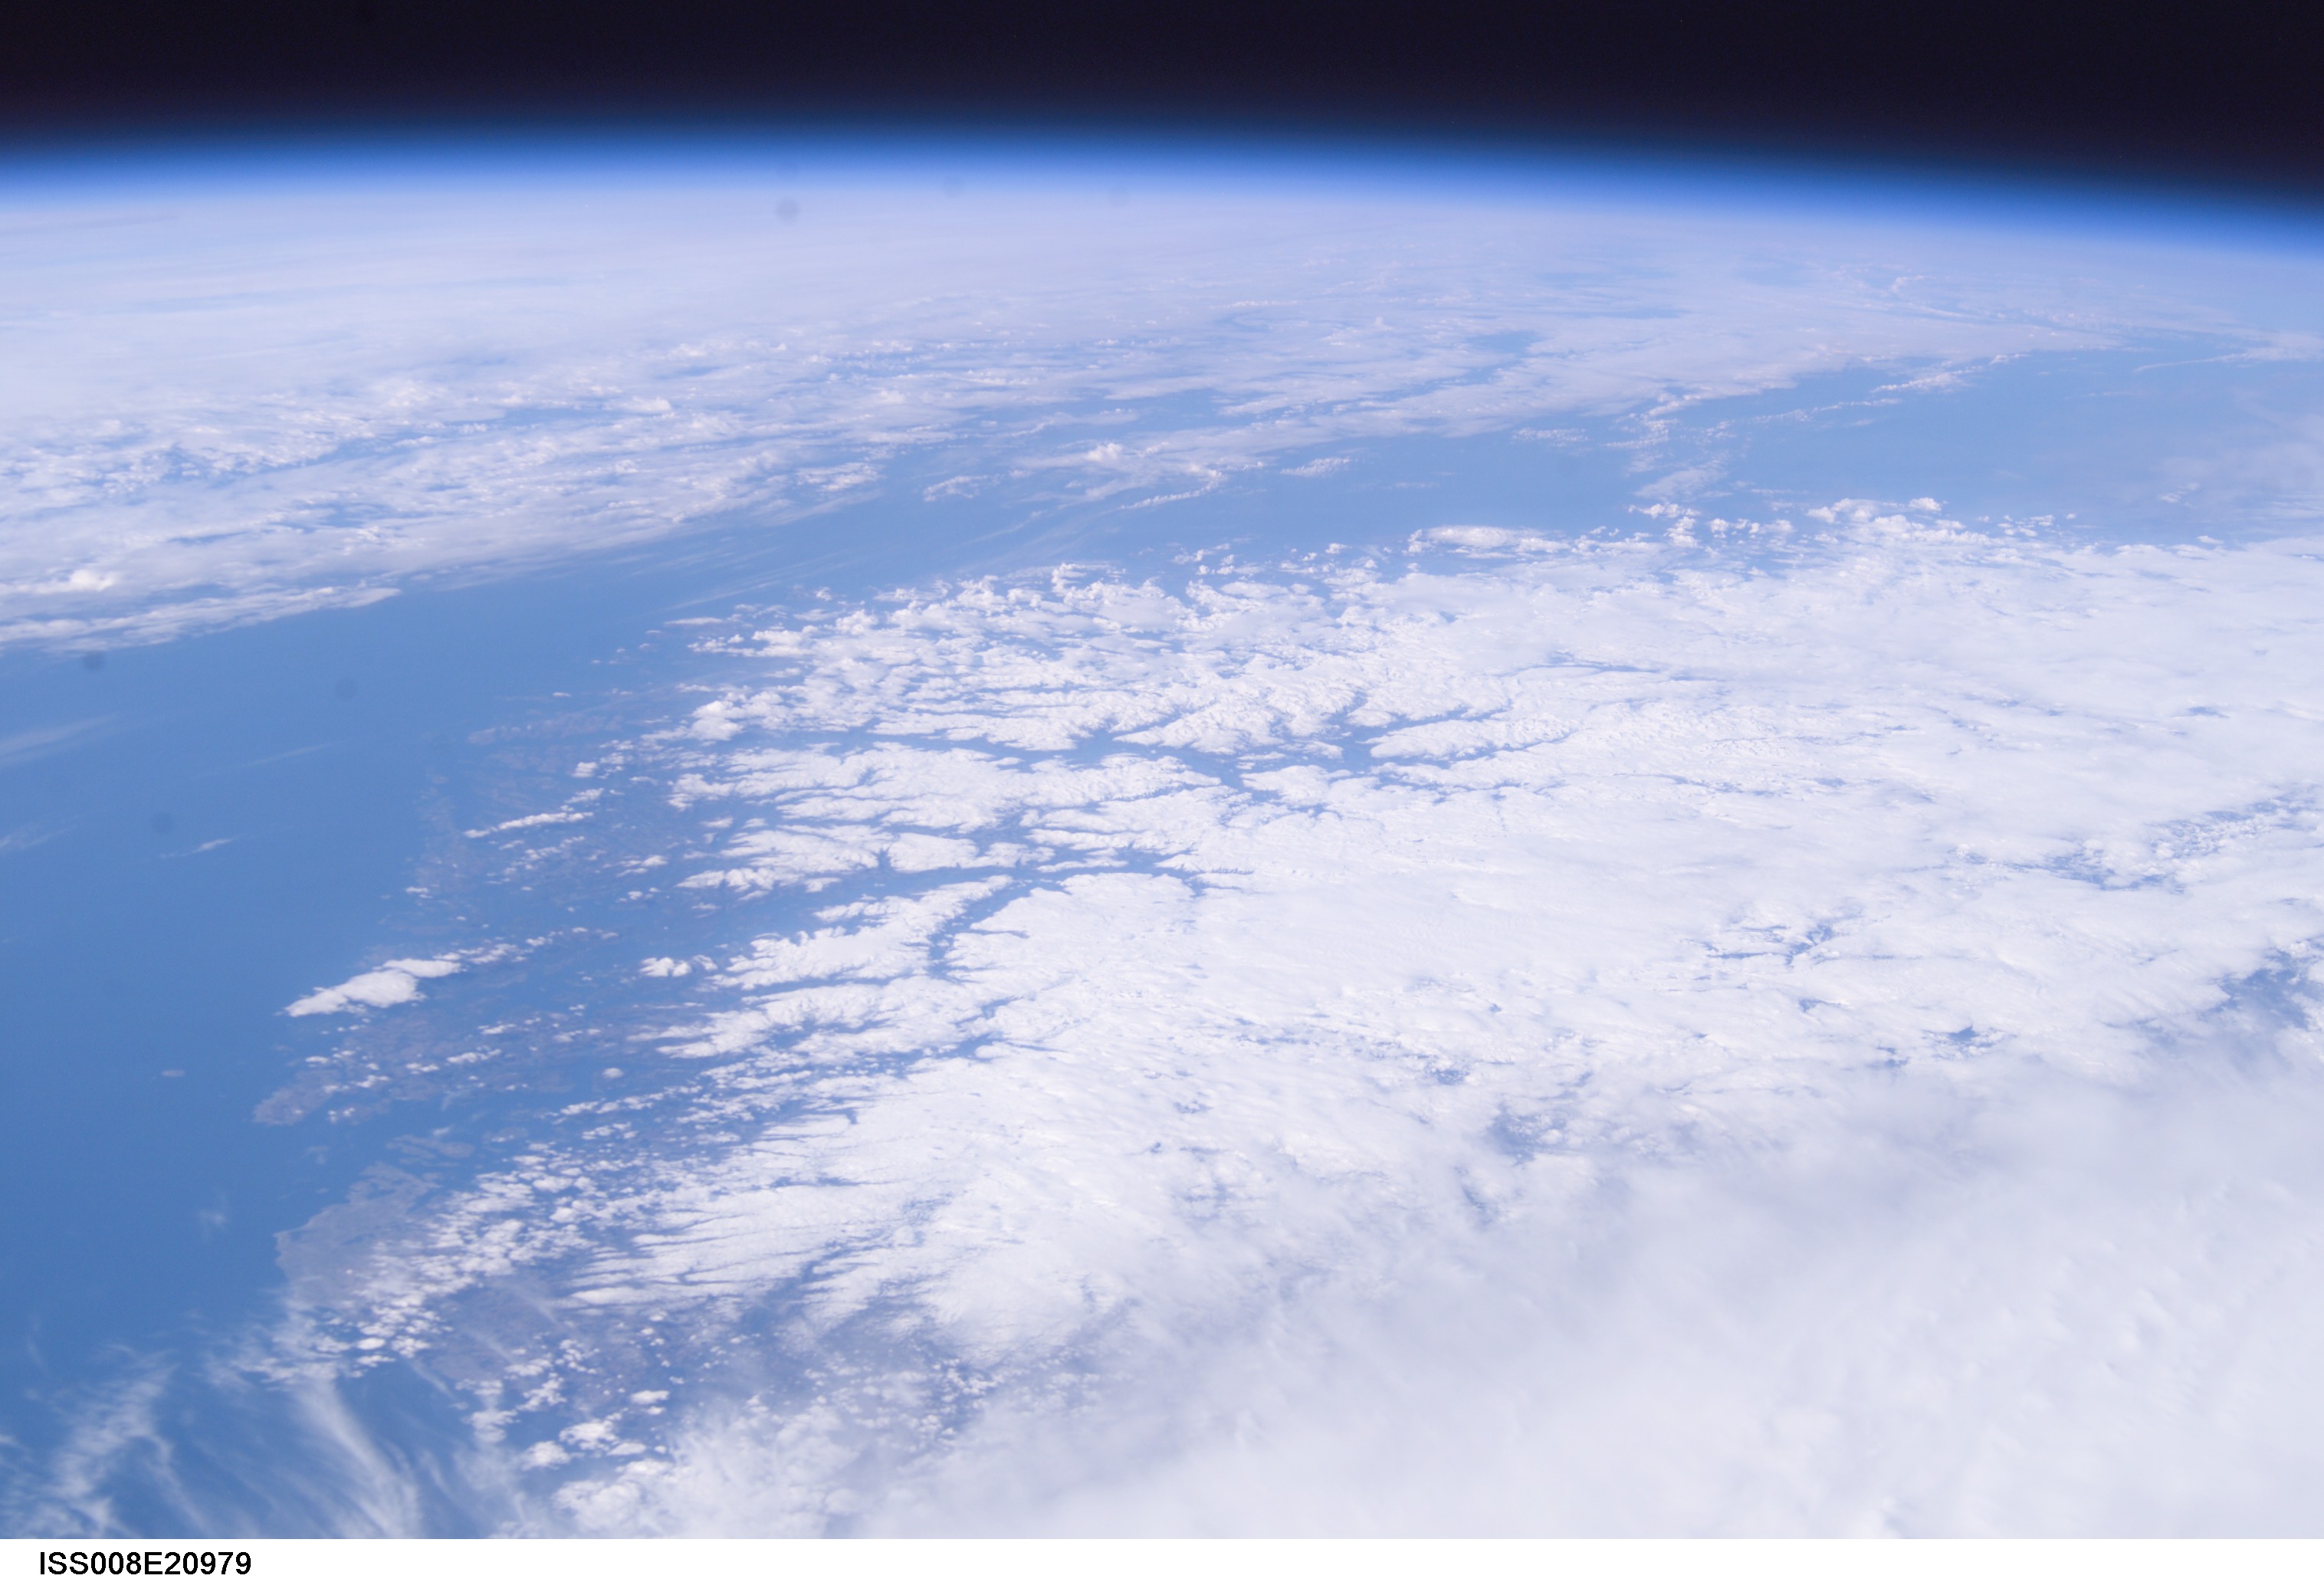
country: NORWAY
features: NORWEGIAN S., BOKNA FJ., ATMOSPHERIC LIMB
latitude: 60.0
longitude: 7.0
